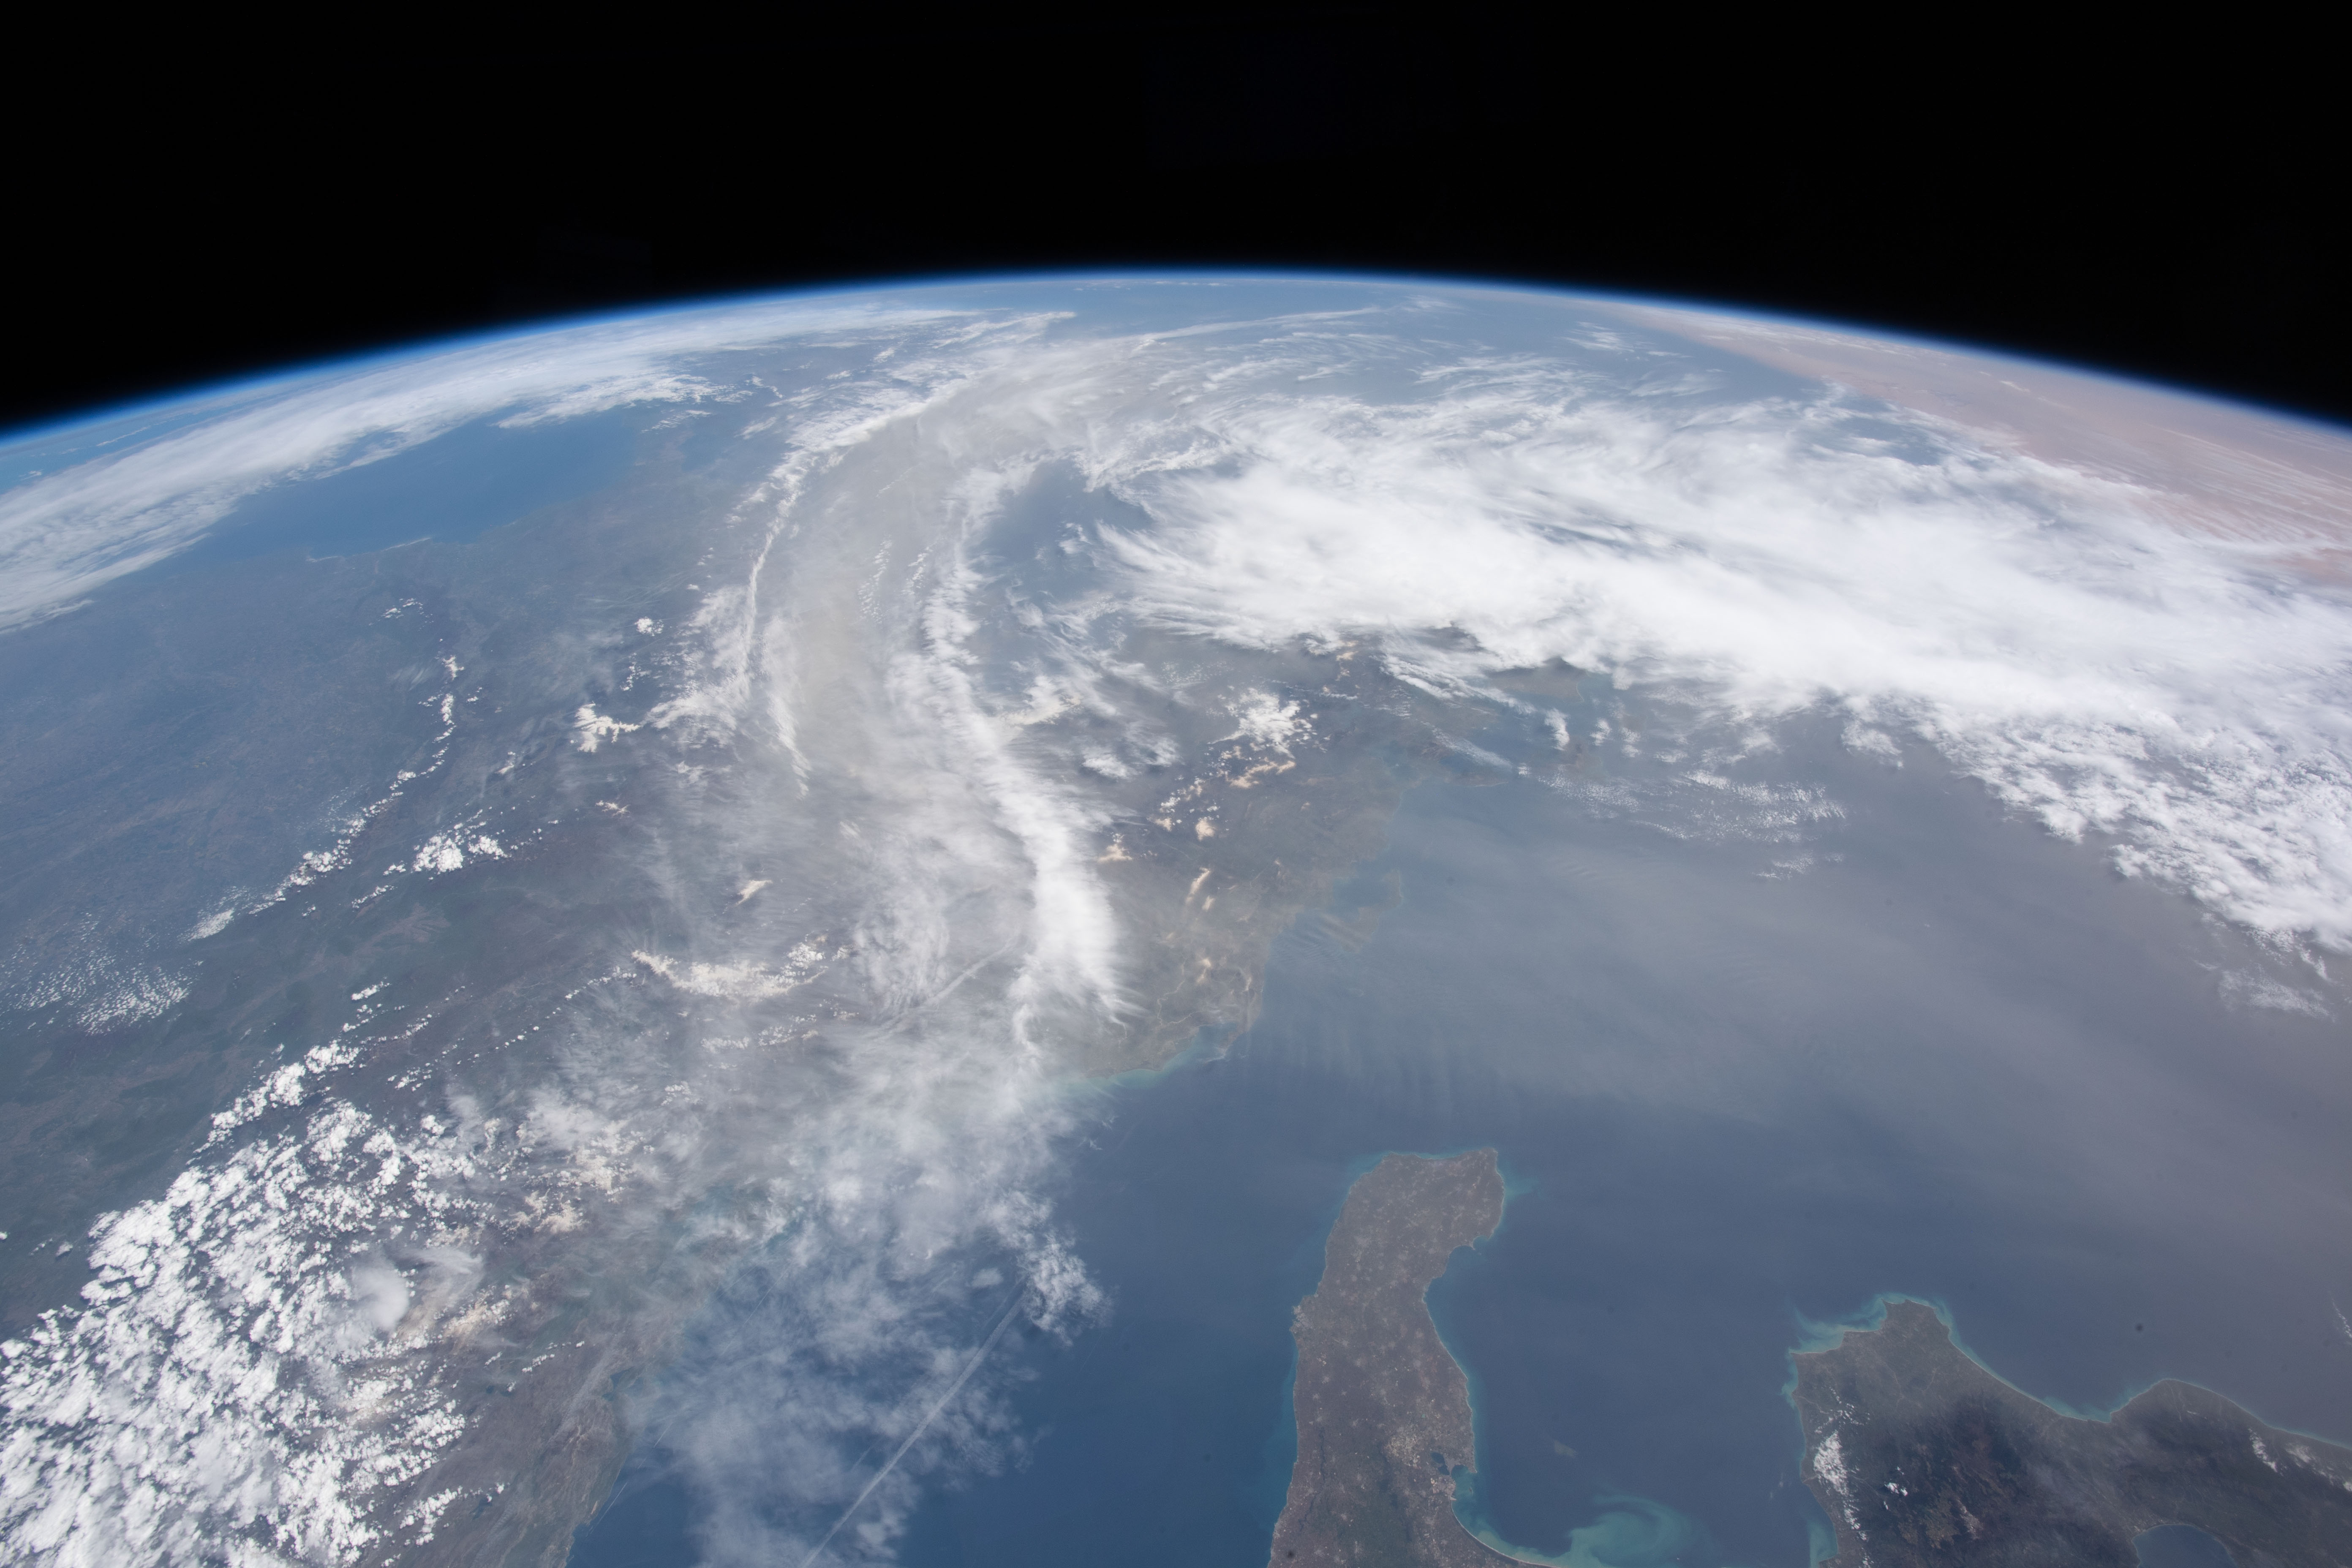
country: GREECE
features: IONIAN SEA, TARANTO VALLEY, NARDO, MAGLIE, TRICASE, OTRATO, VLORA, CORFU, LIMB, PARGA
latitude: 39.5
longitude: 19.5
